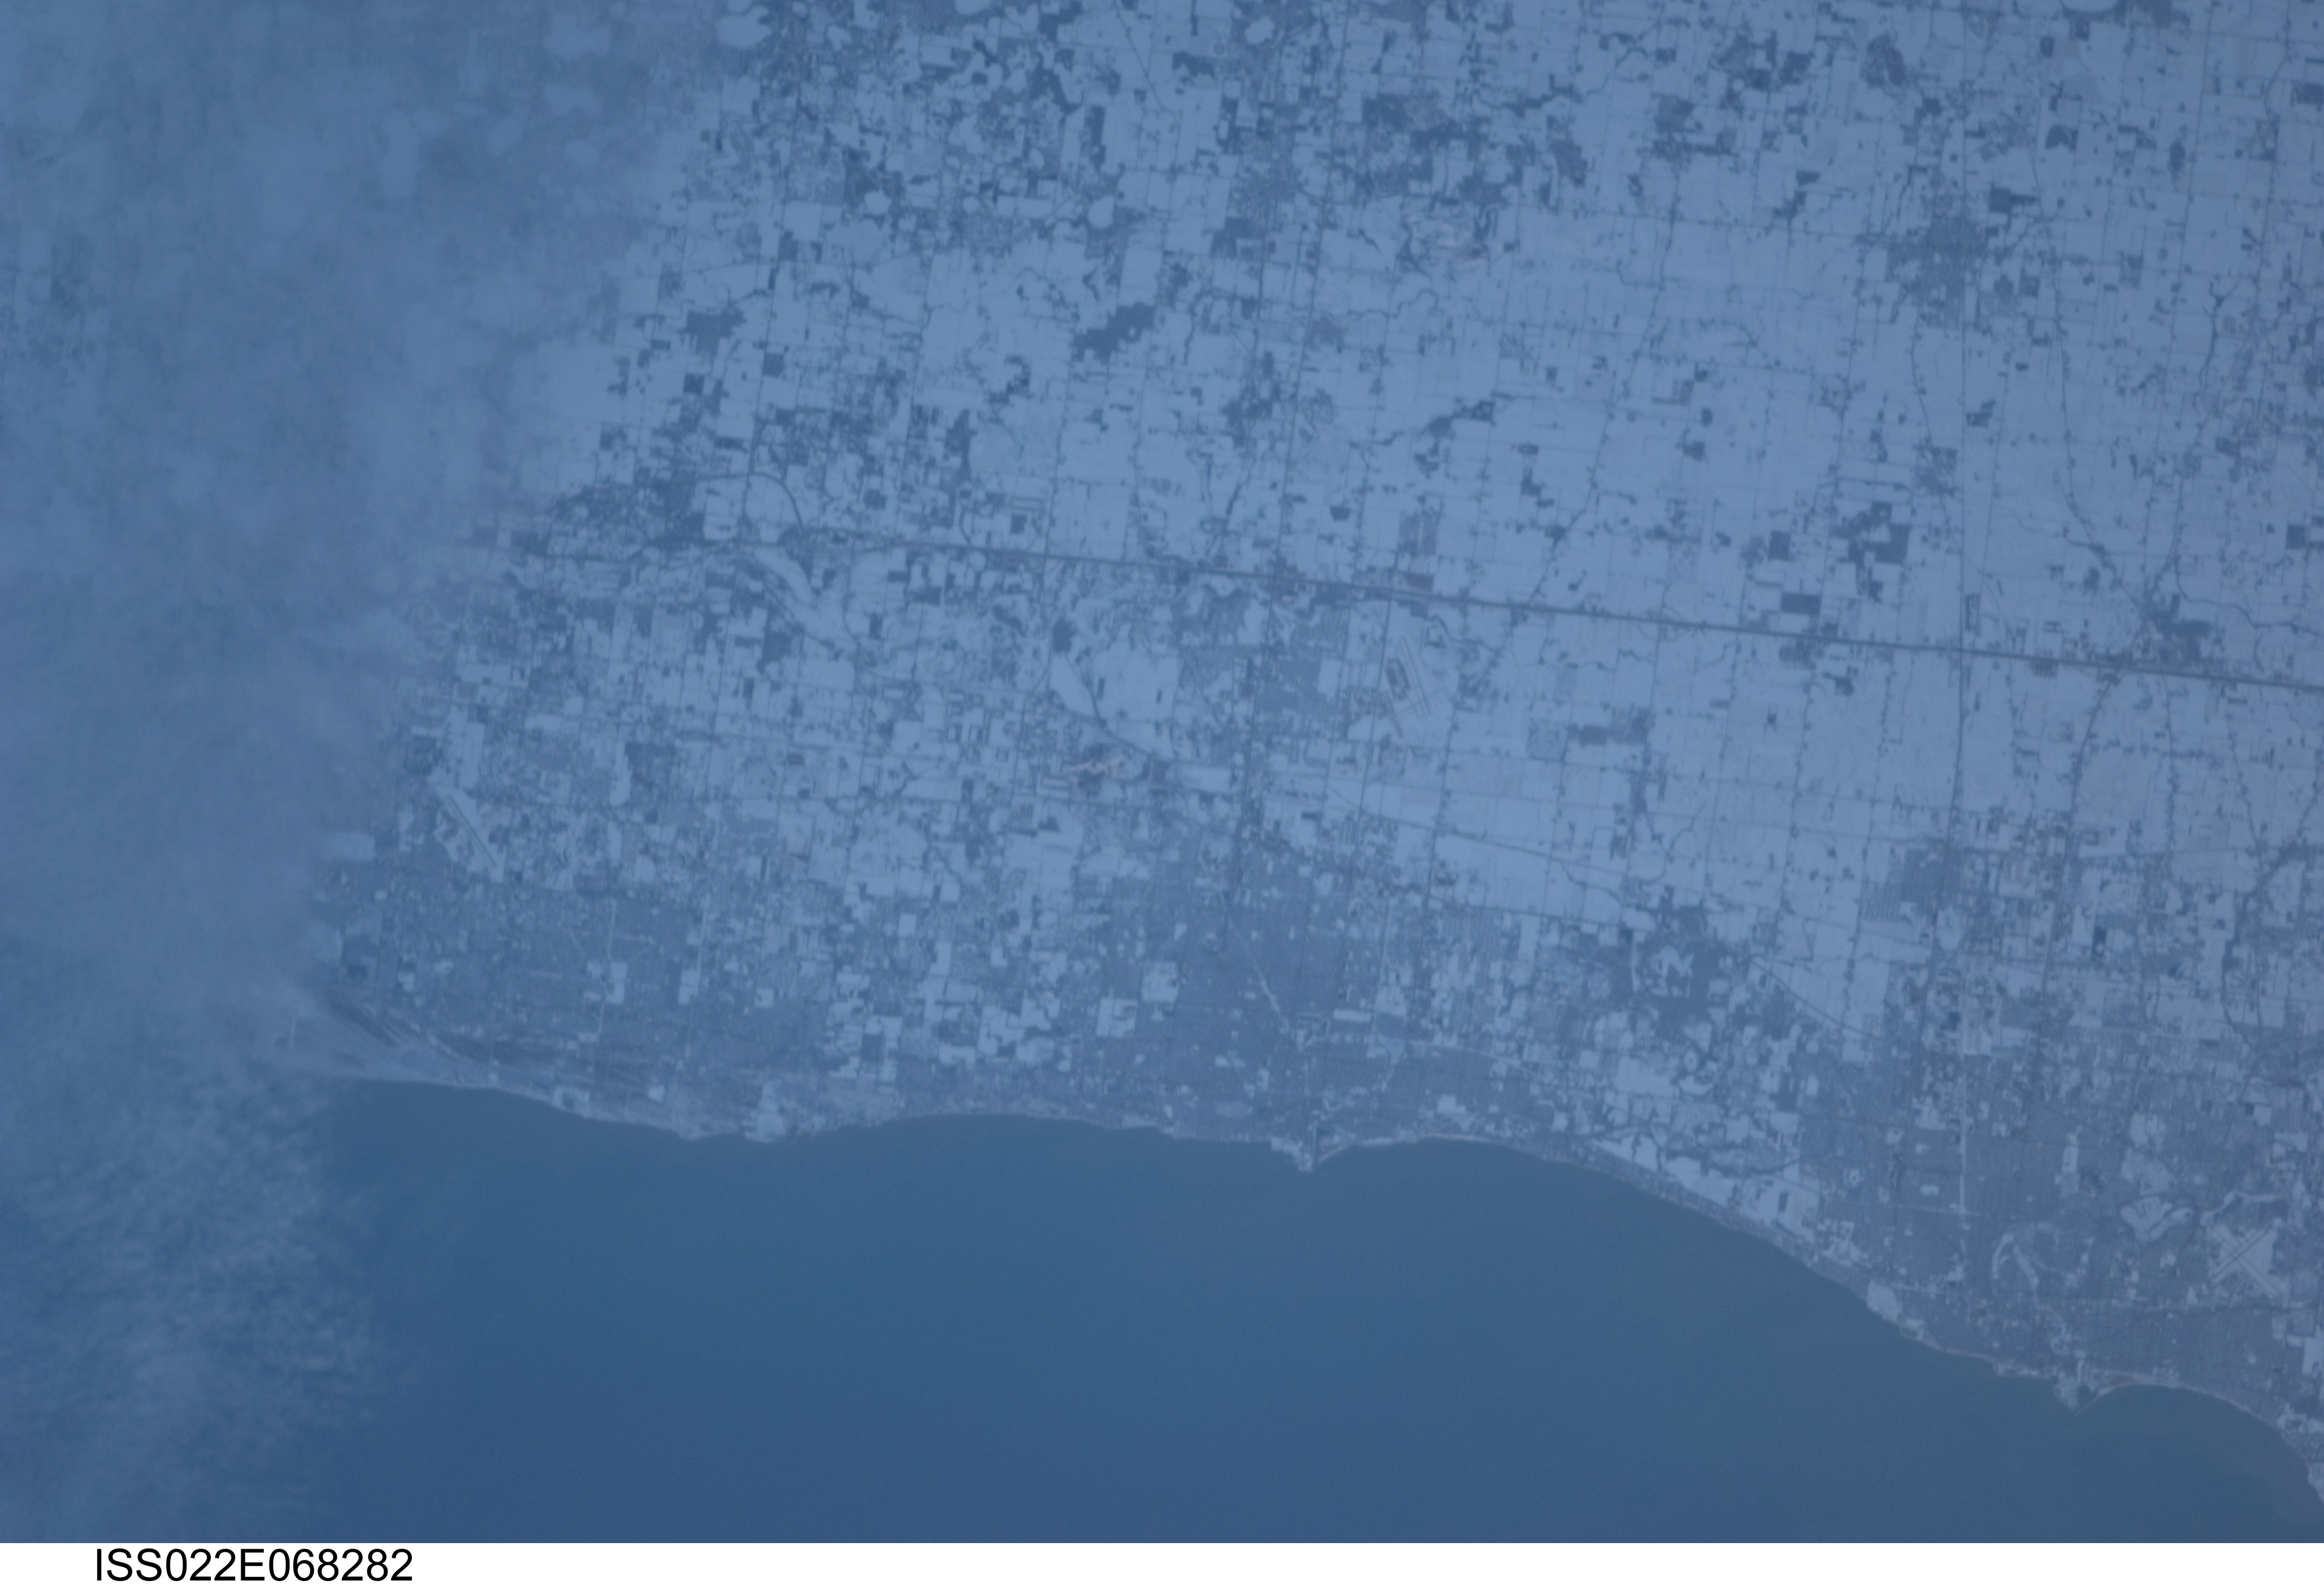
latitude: 42.7
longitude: -87.8
